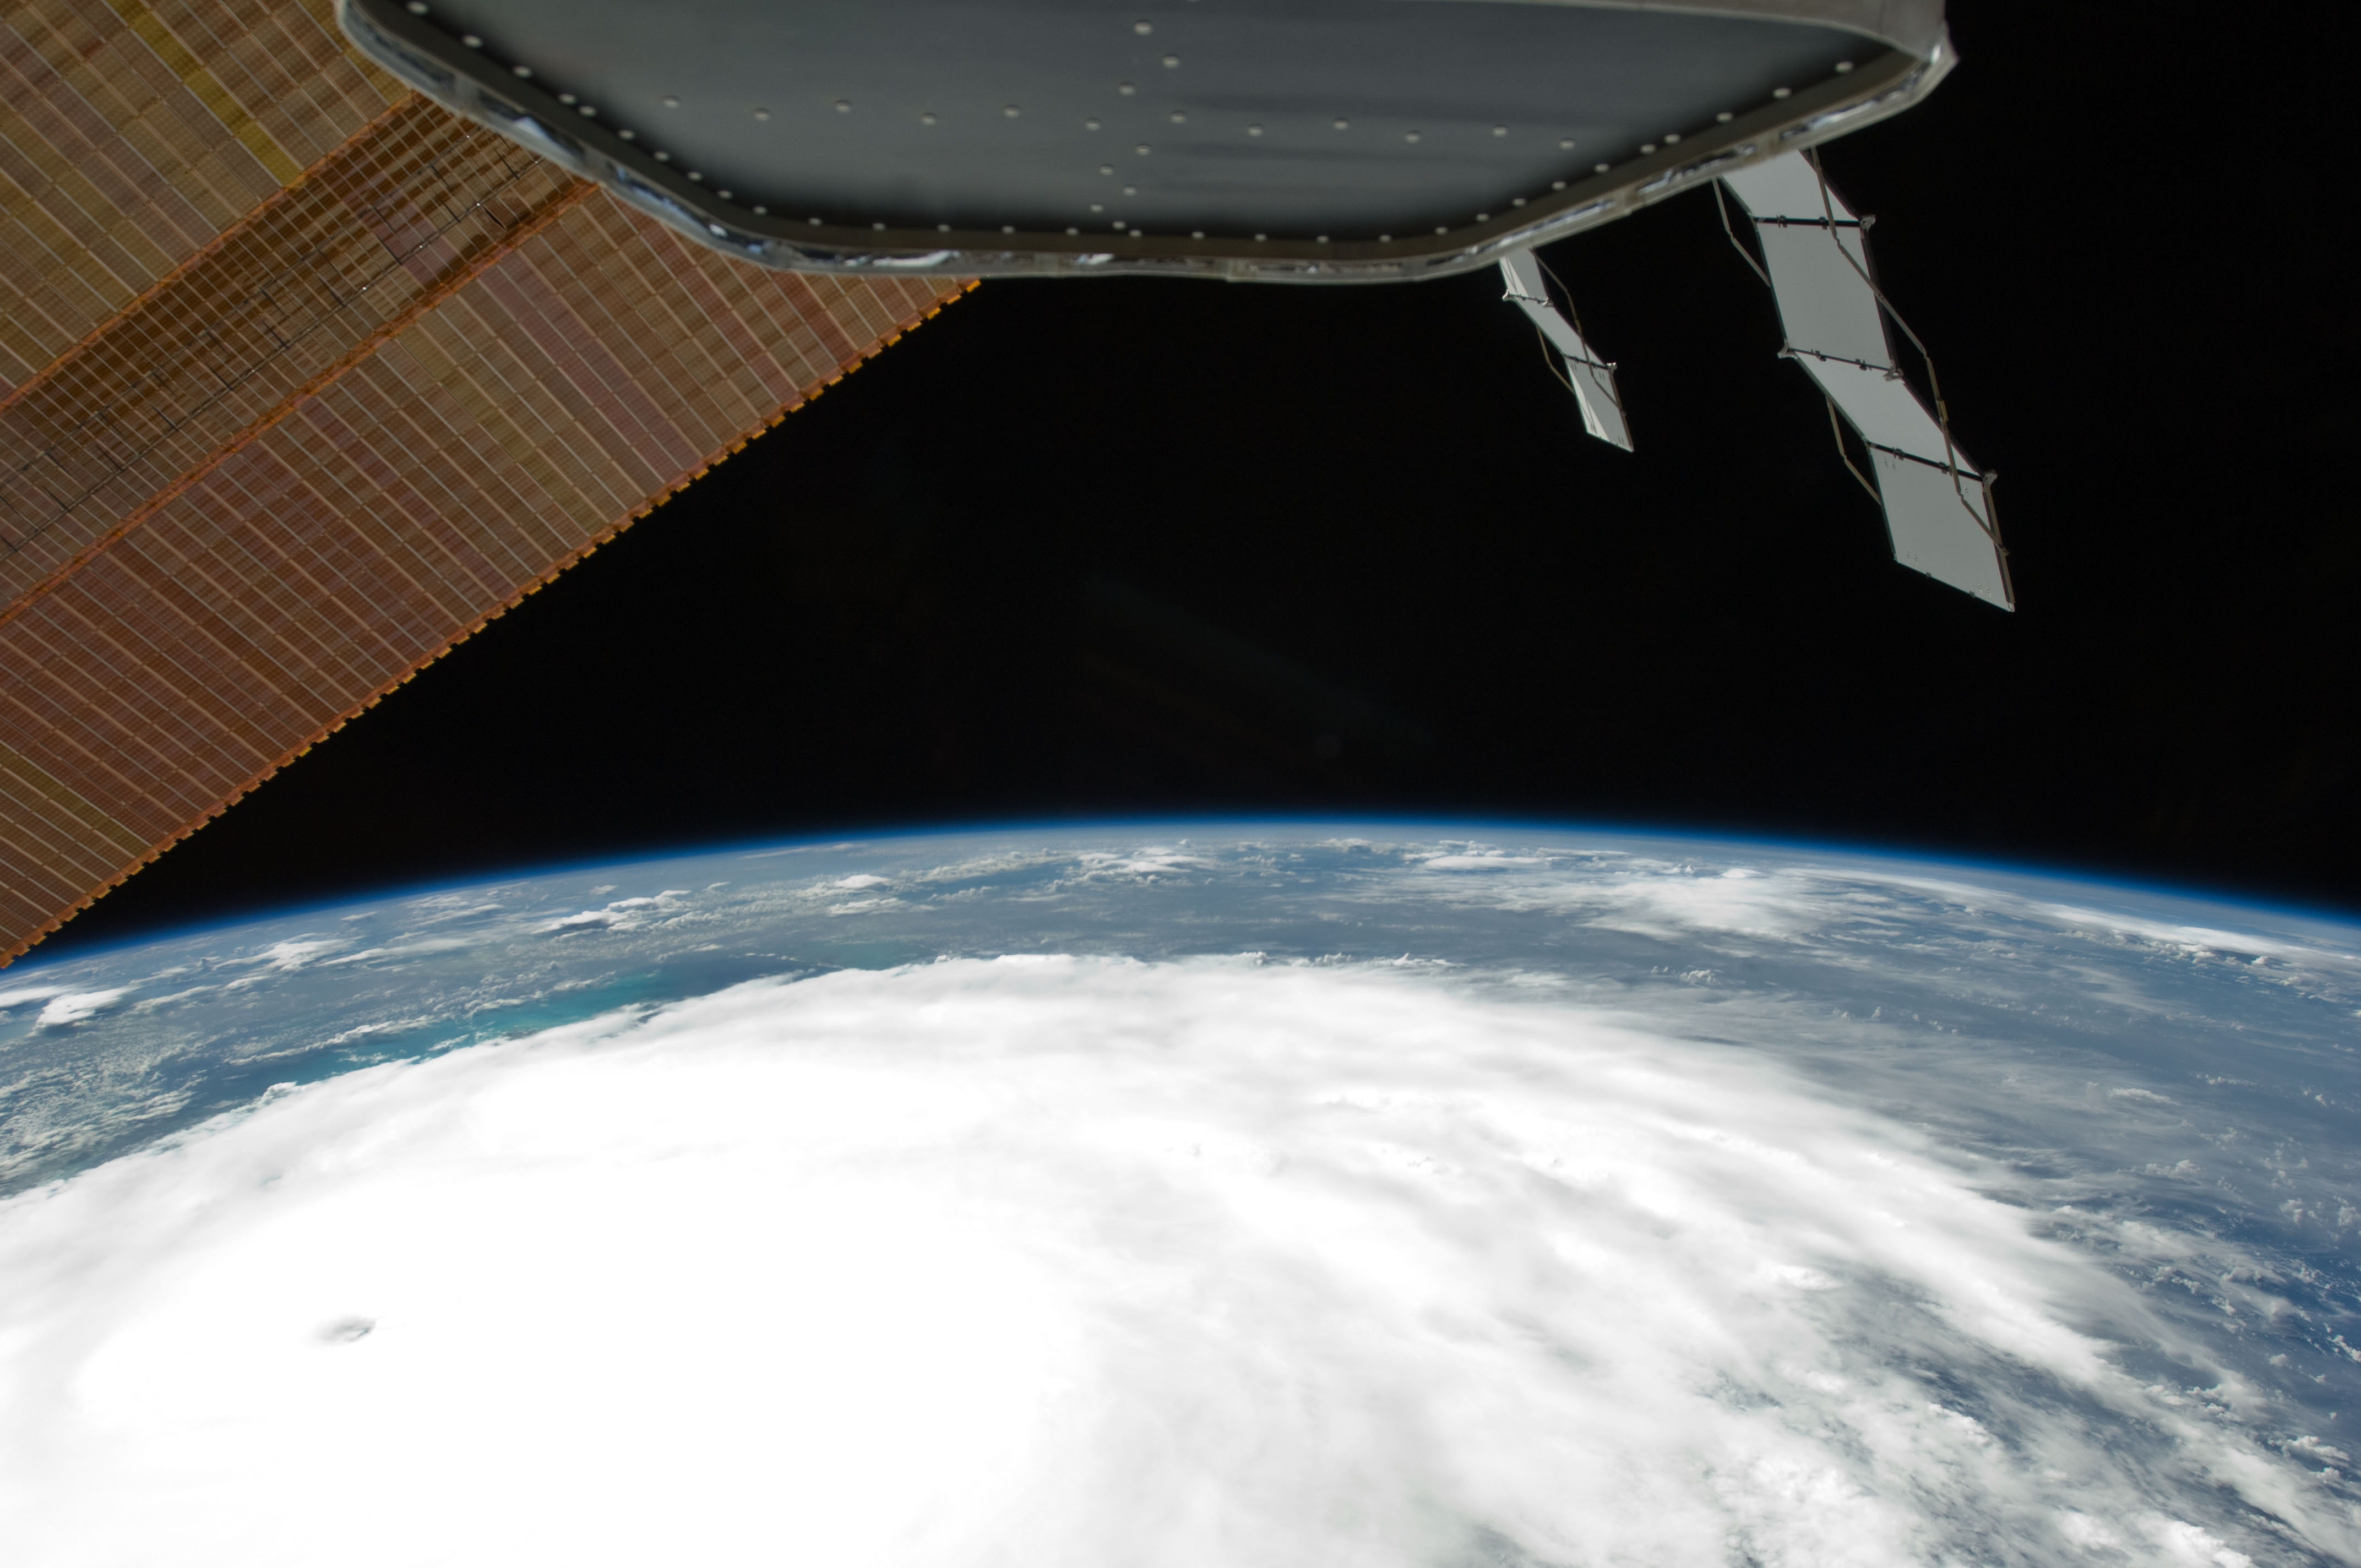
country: BAHAMAS
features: PAN-HURRICANE IRENE, EYE, ATLANTIC O., STORM BANDS, ISS
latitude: 23.5
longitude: -74.5
